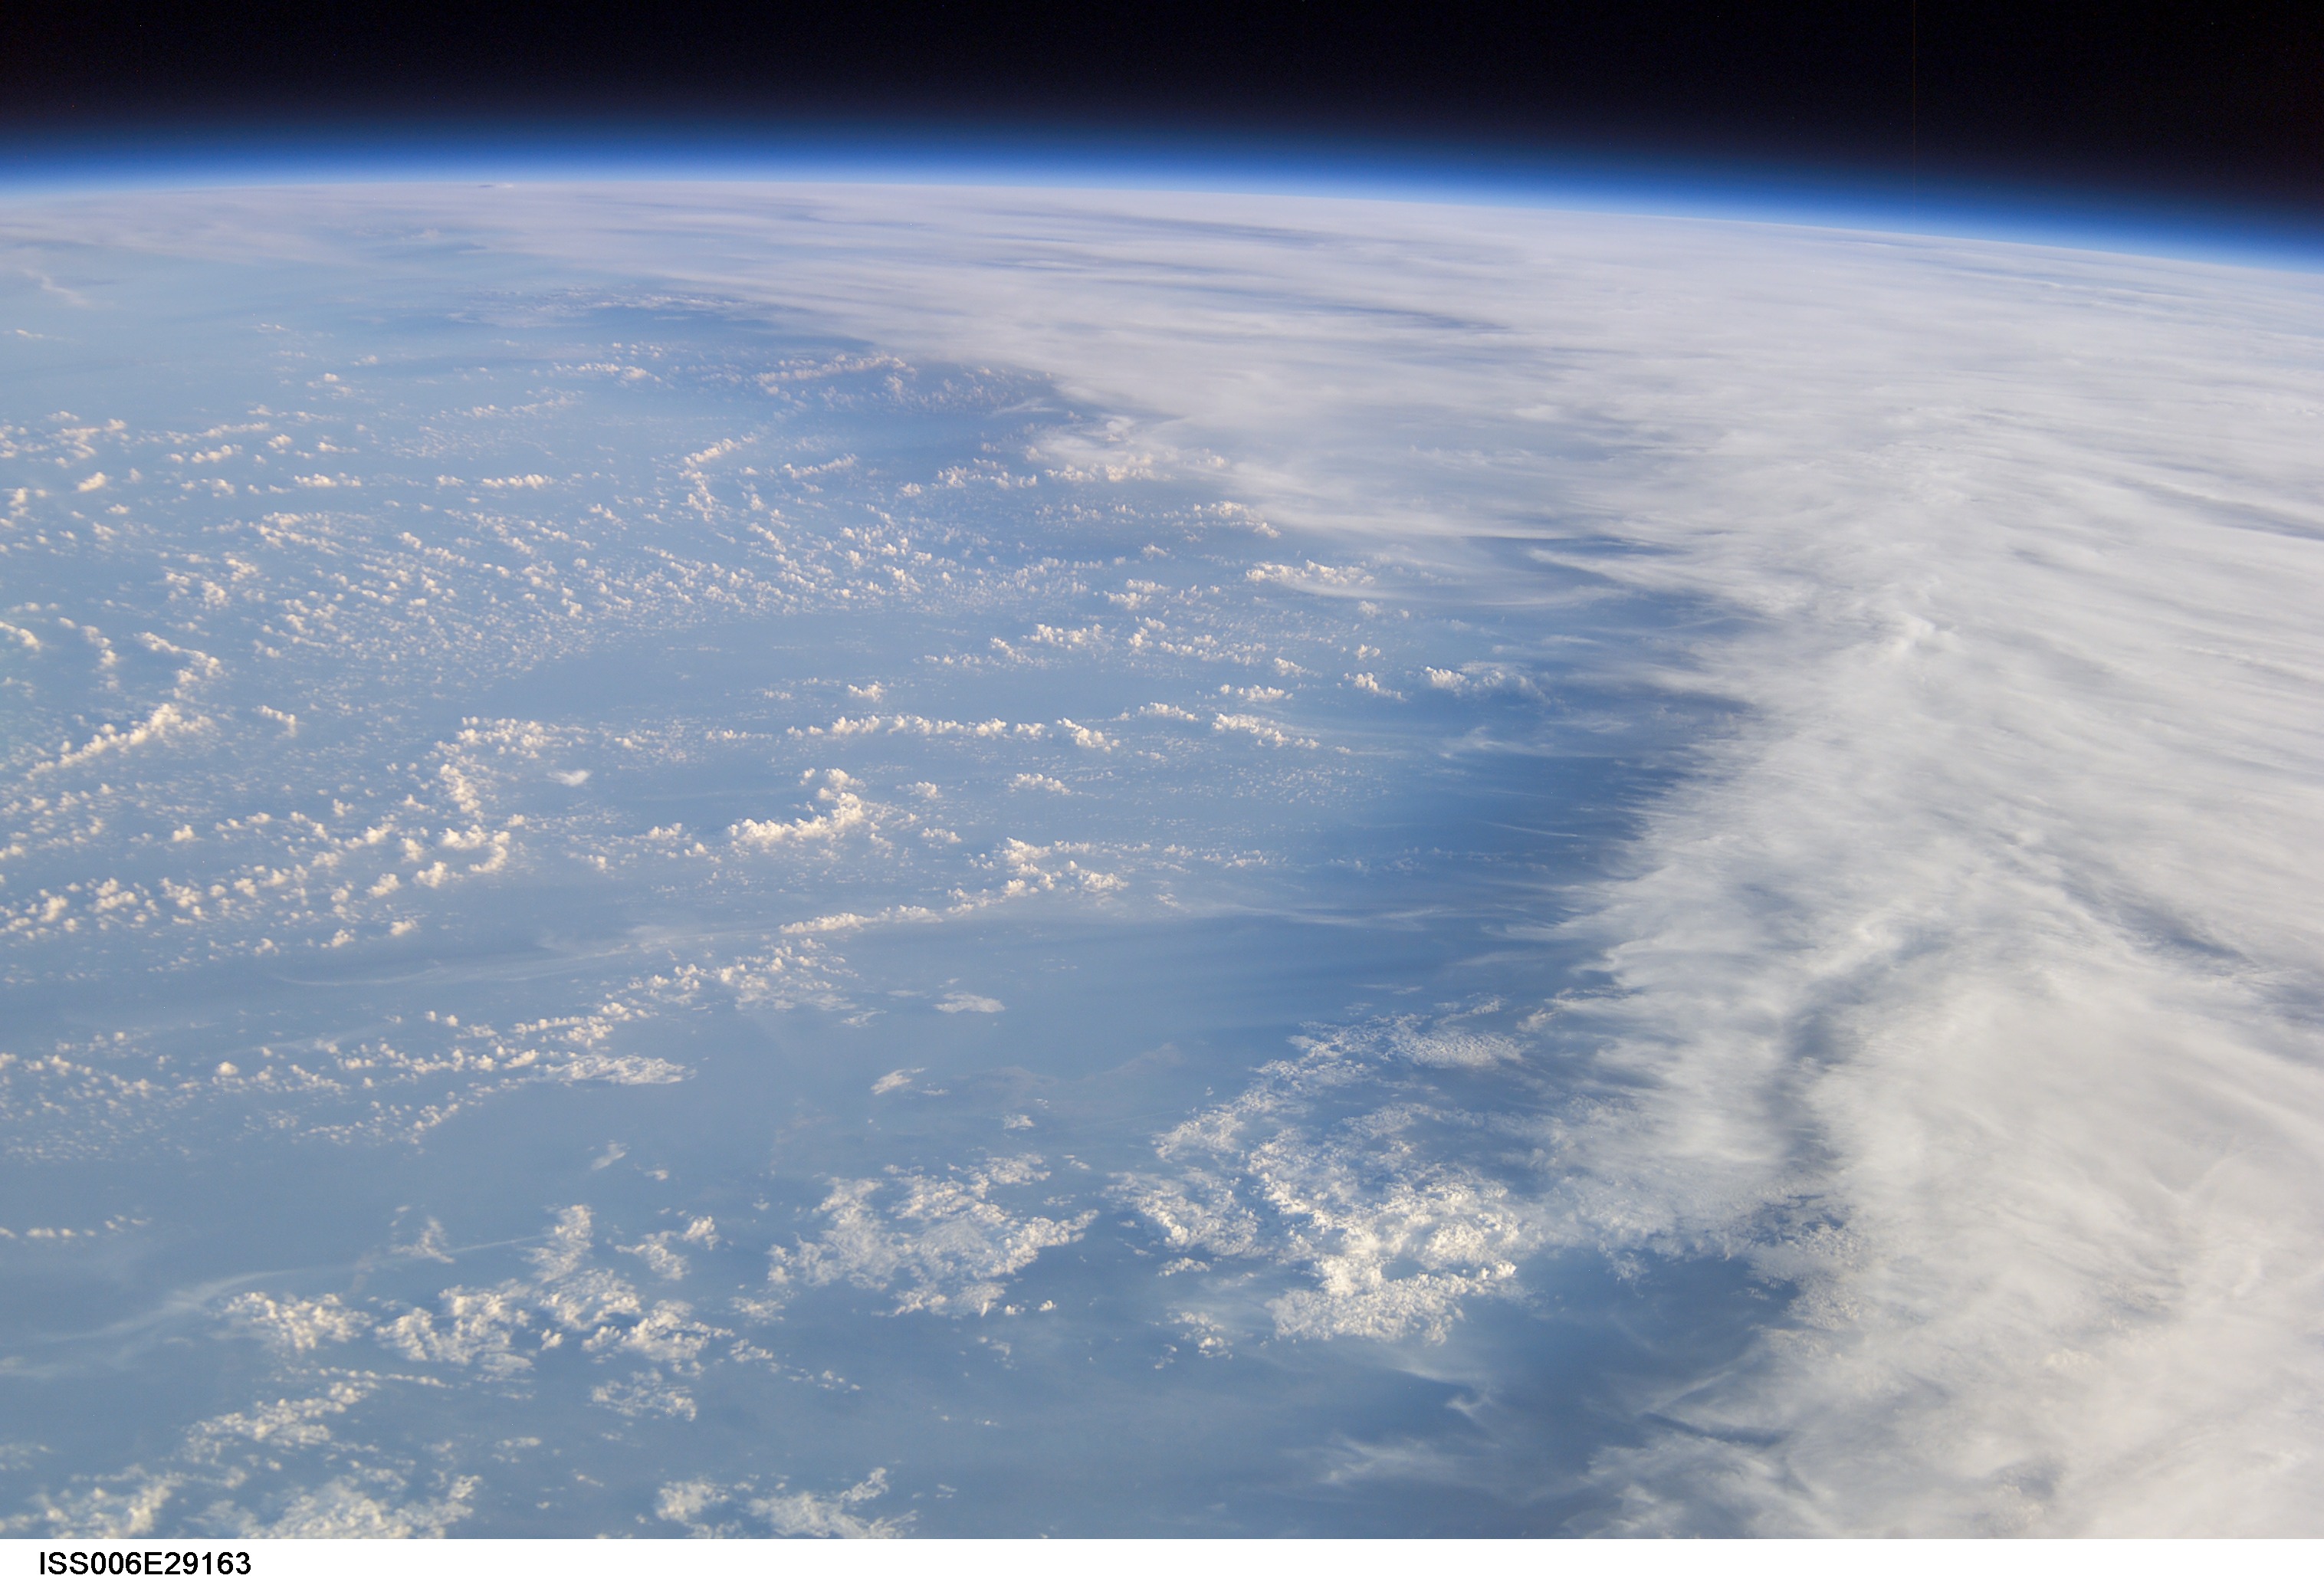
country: LAOS
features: ATMOSPHERIC LIMB
